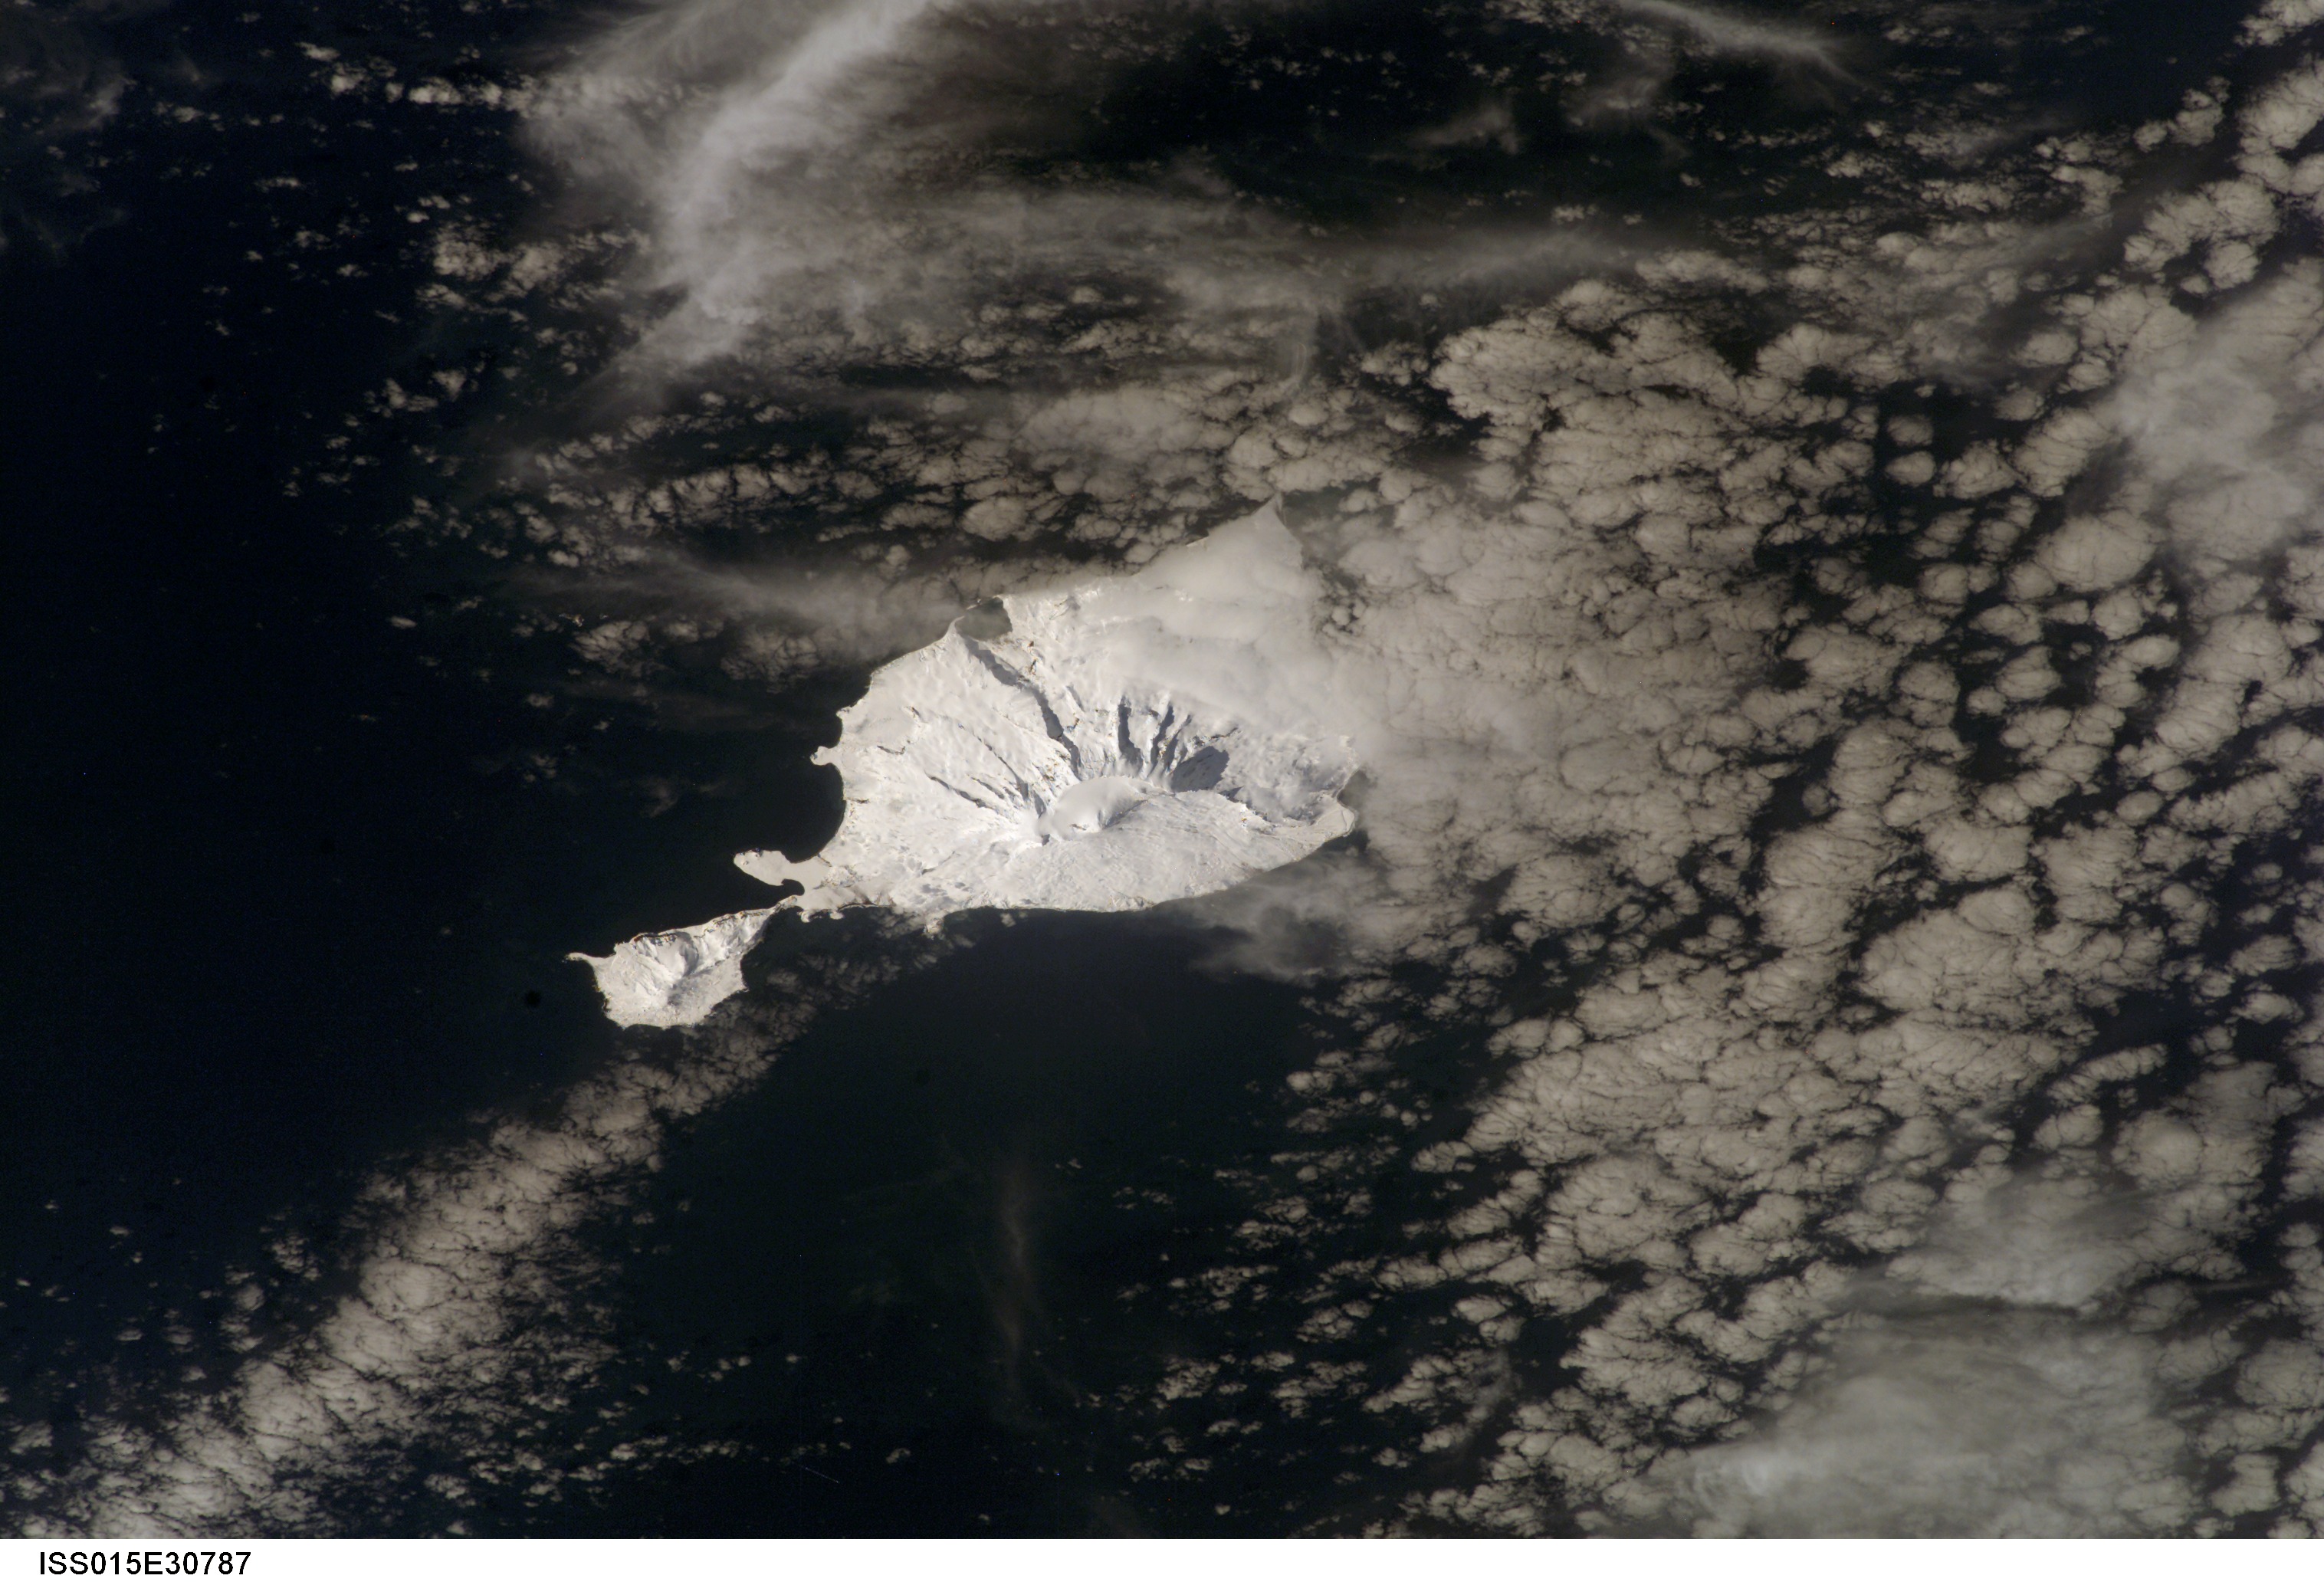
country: ANTARCTICA
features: HEARD I., BIG BEN, LAURENS PEN.
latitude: -53.0
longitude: 73.5
